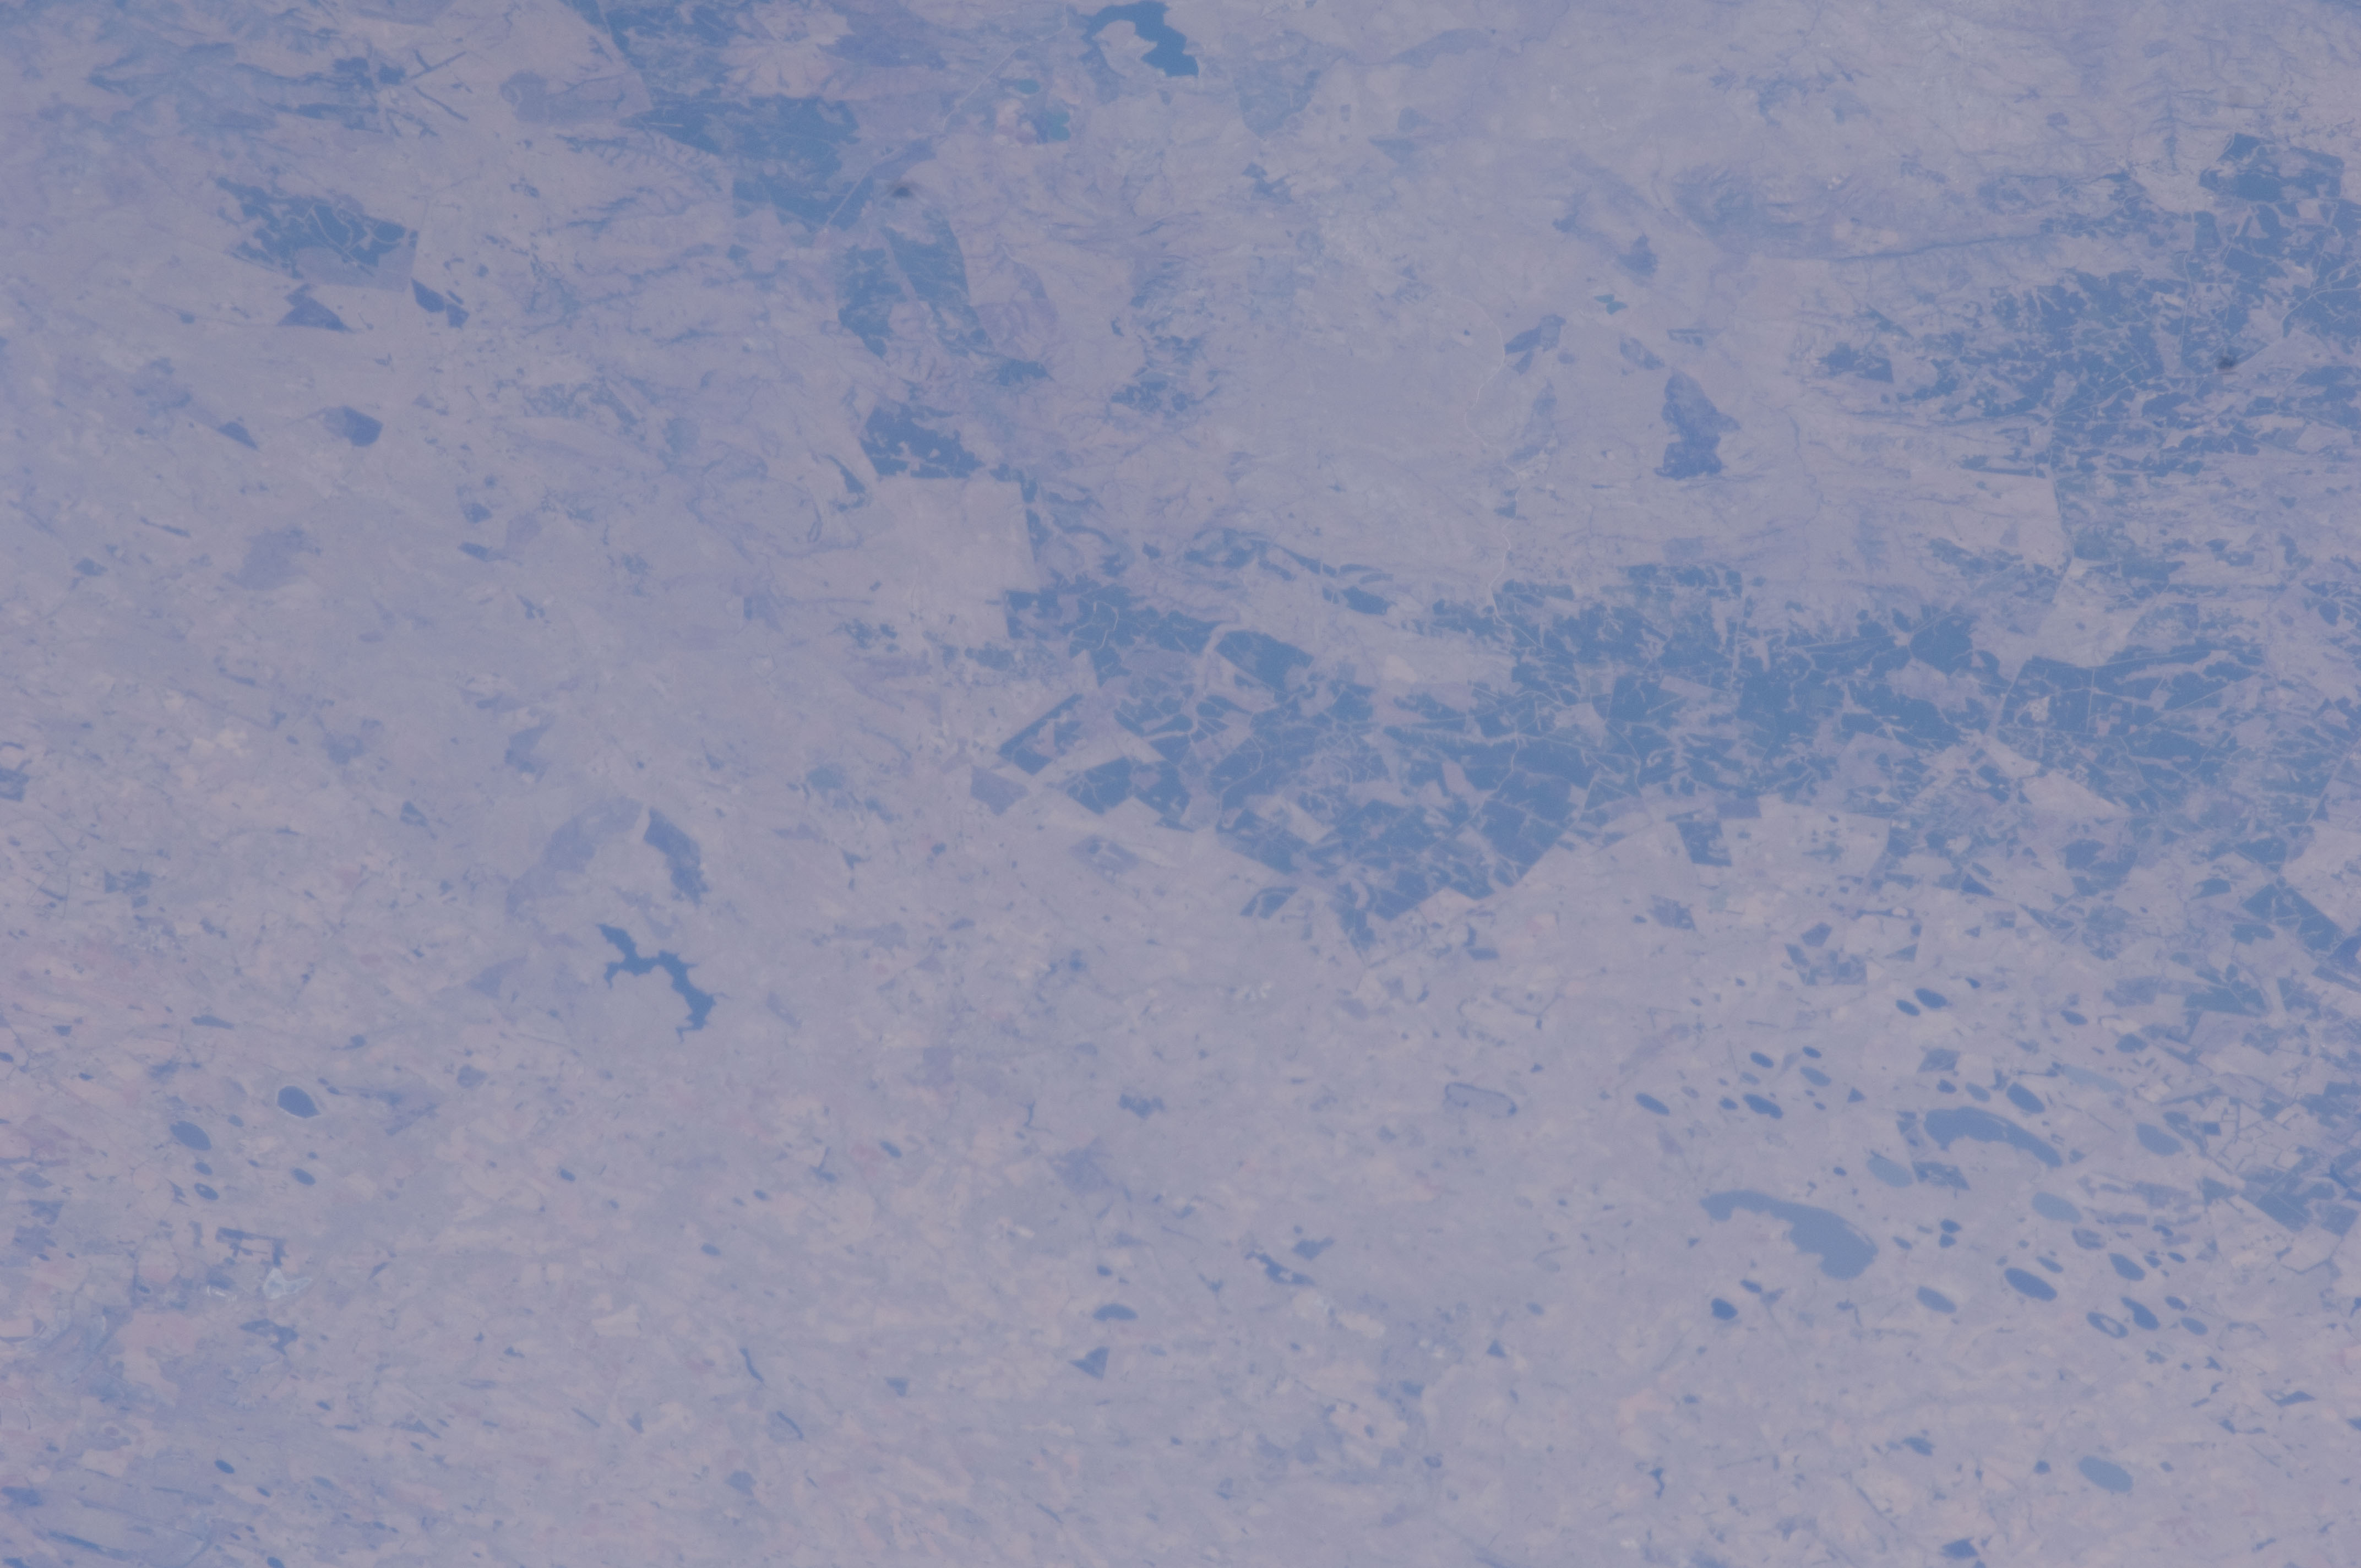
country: REPUBLIC SOUTH AFRICA
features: TIMBER, AGR., NOOITGEDACHTDAM, L. CHRISSIE
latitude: -26.1
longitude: 30.3
